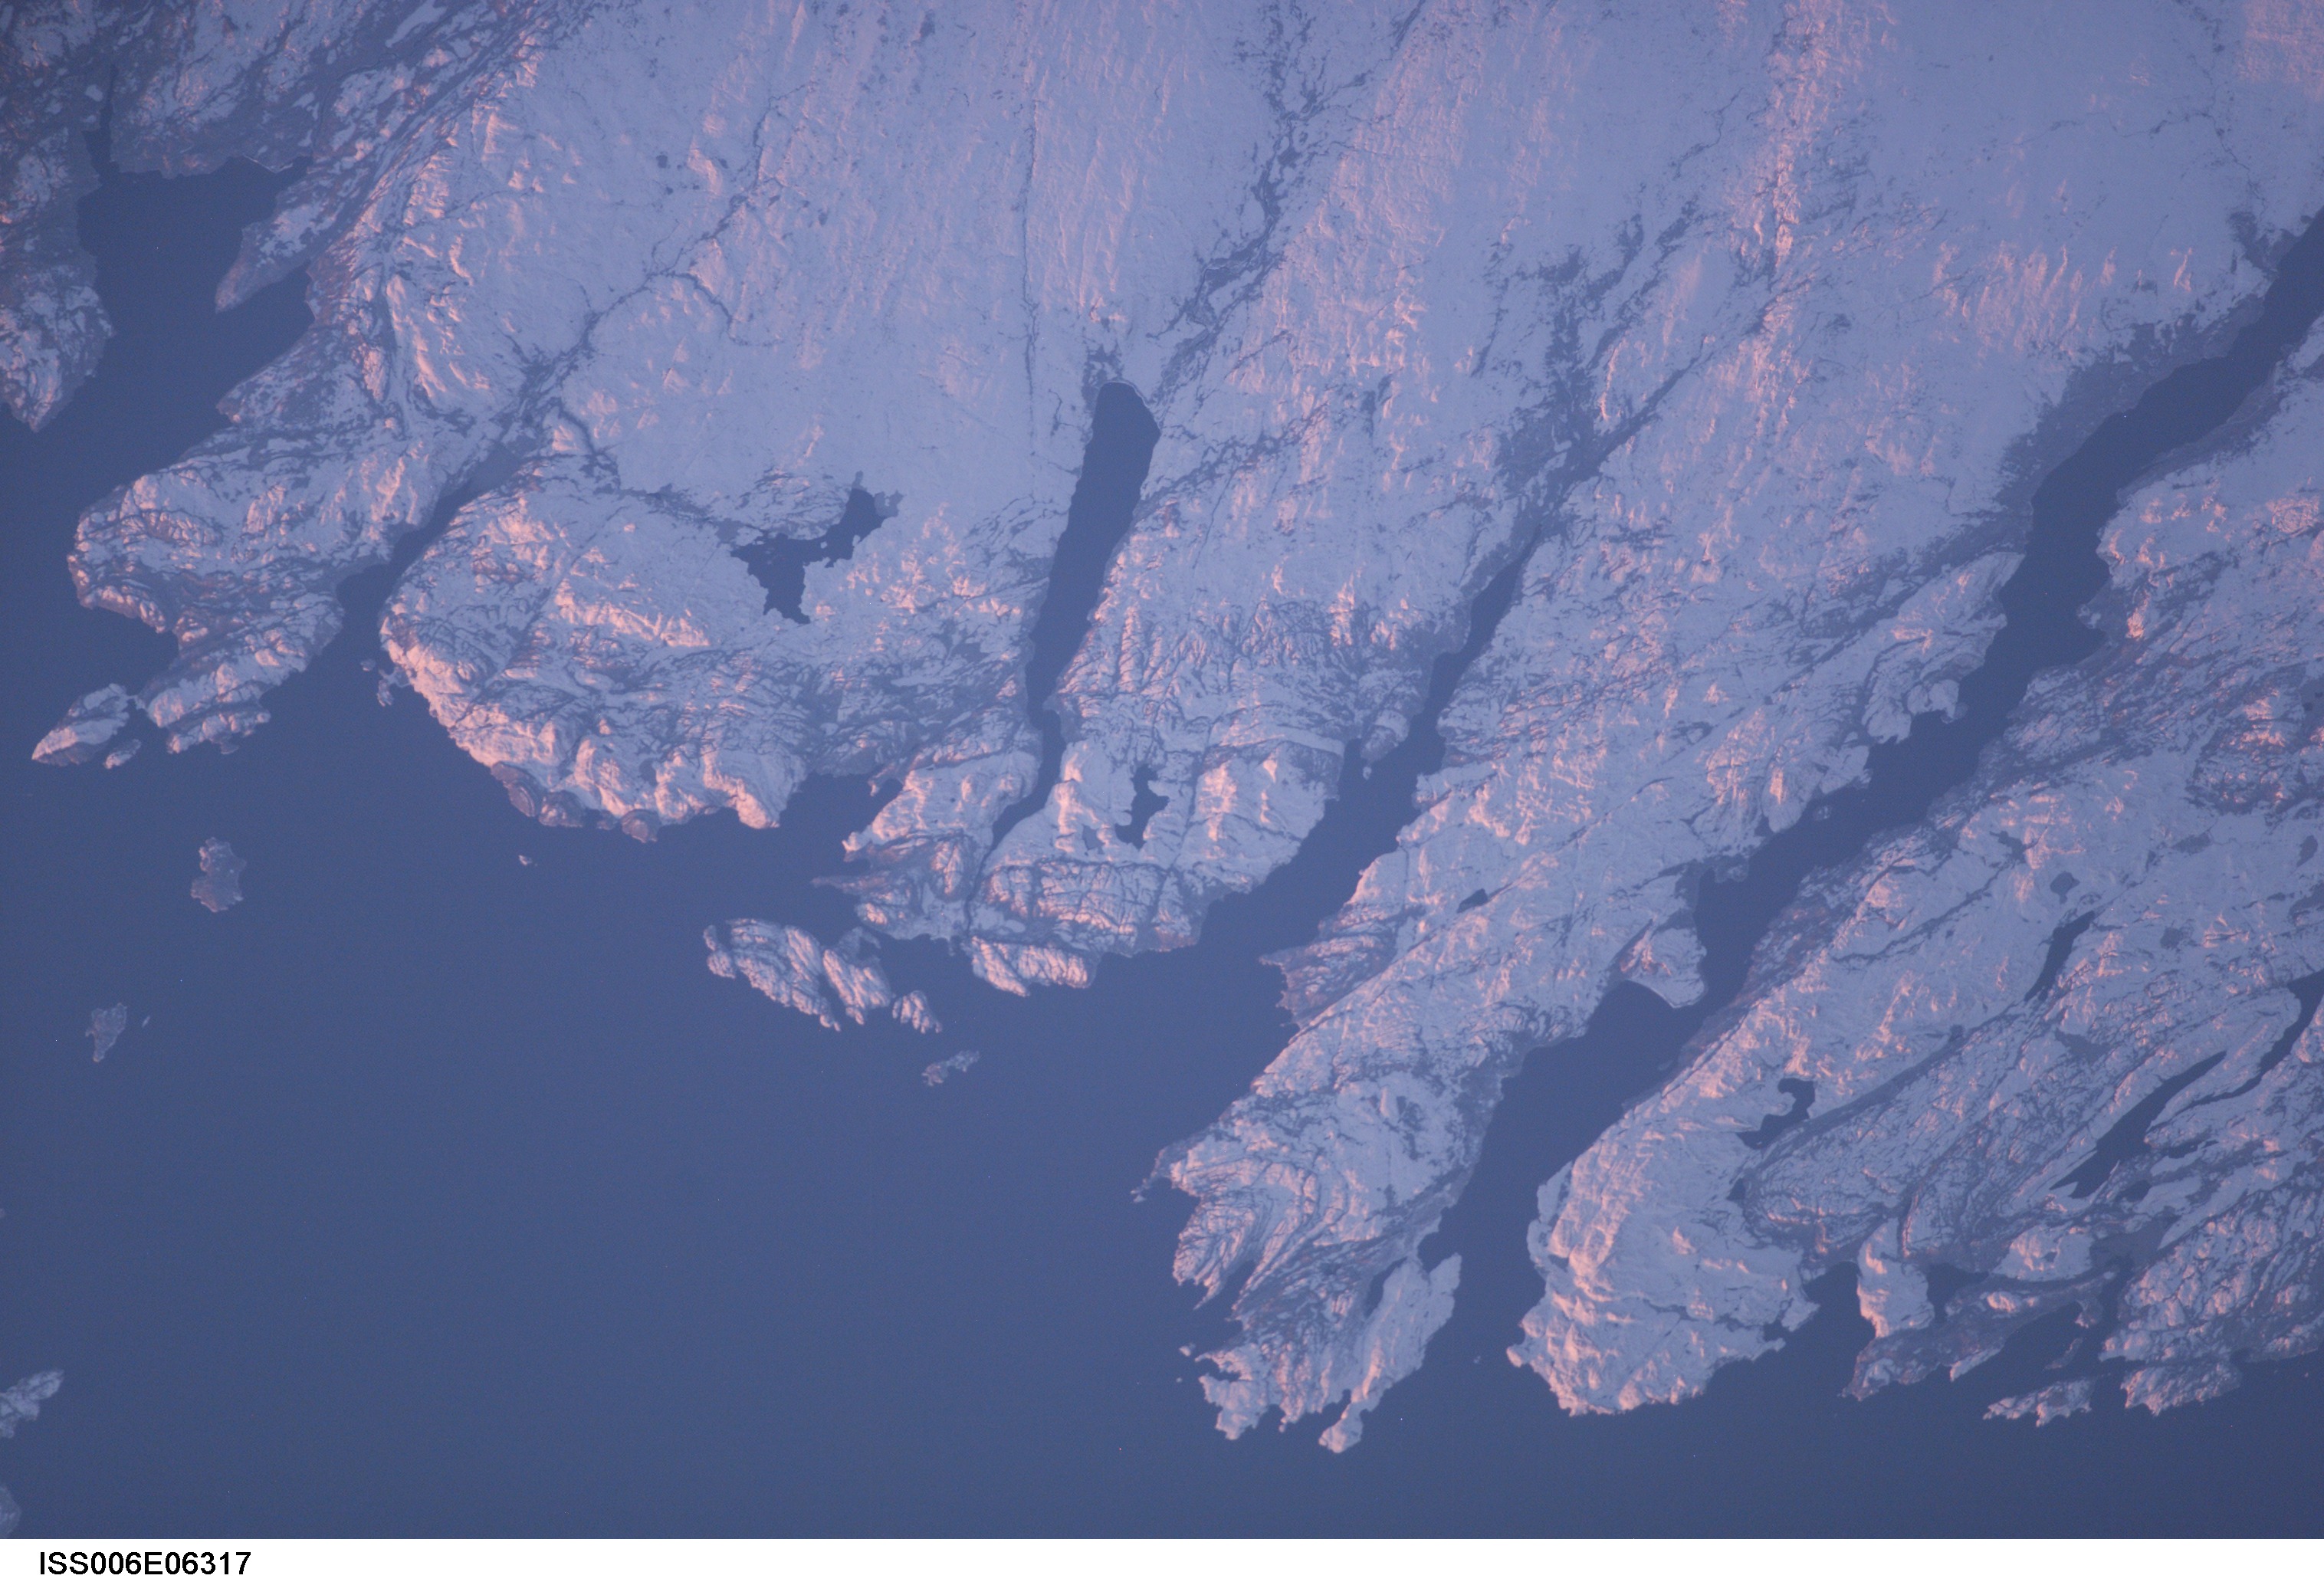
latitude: 47.5
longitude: -55.0
